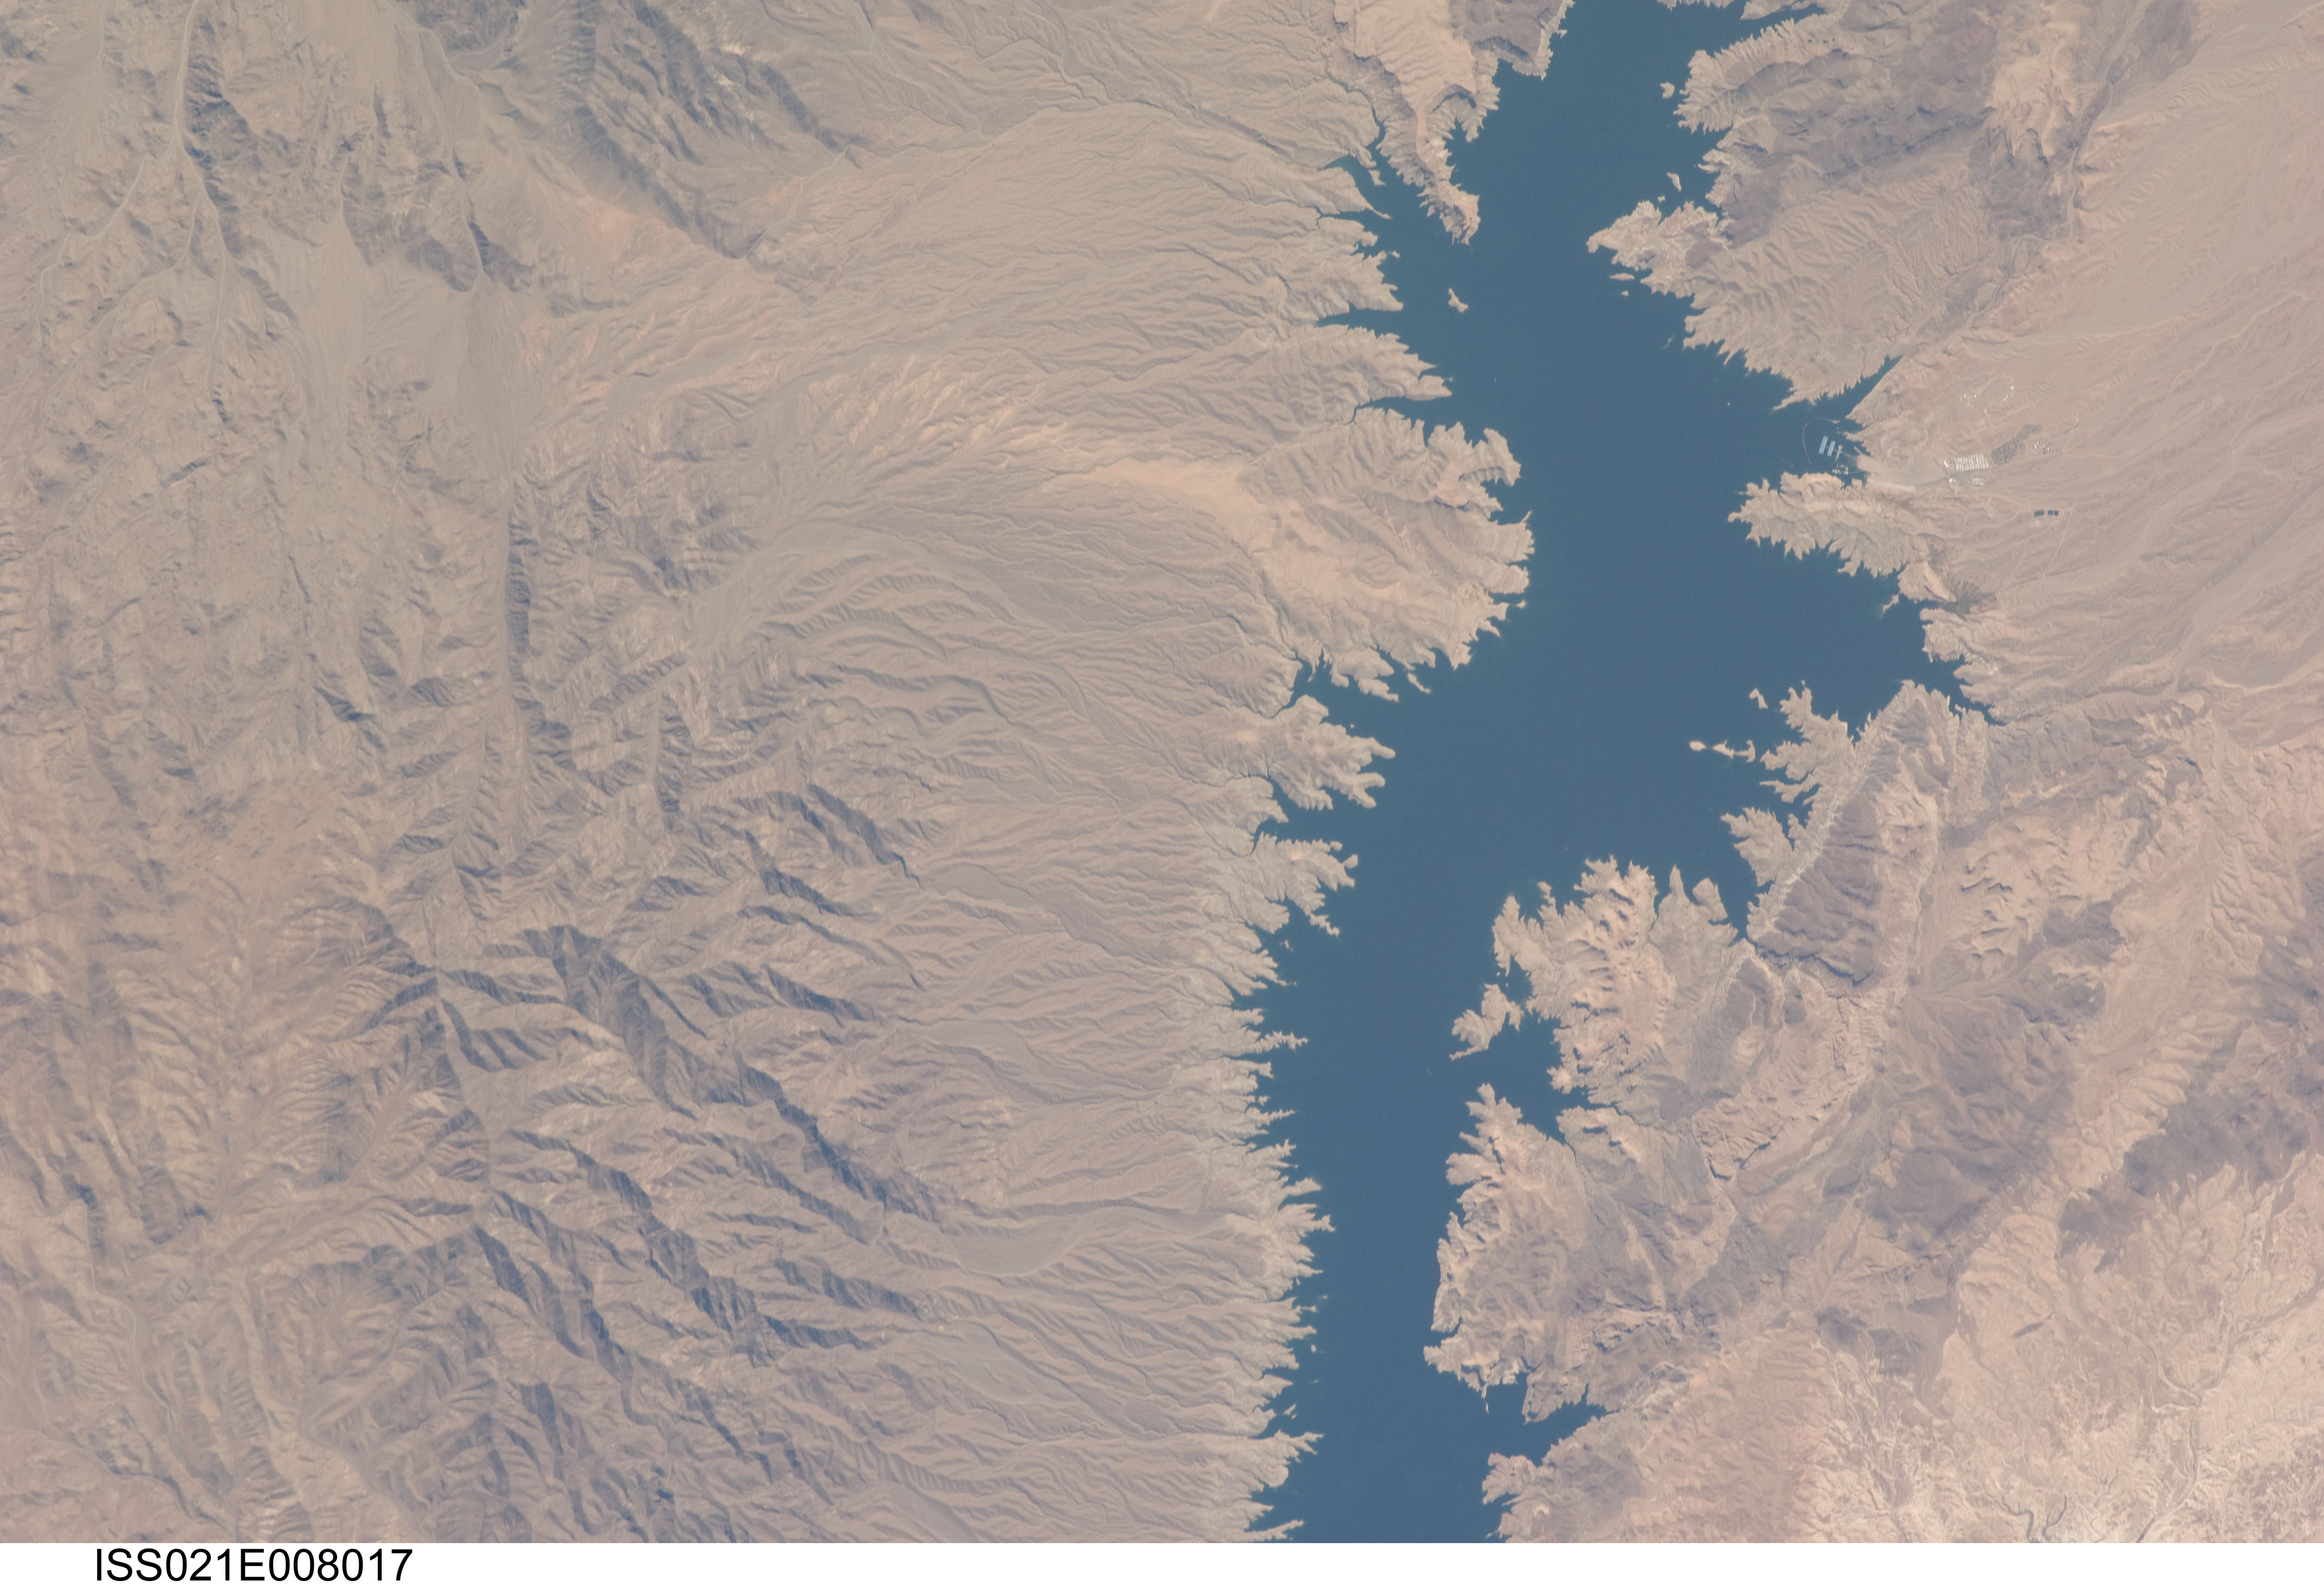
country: USA-NEVADA
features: LAKE MEAD, RAVINES, TEMPLE BAY
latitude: 36.1
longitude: -114.3
